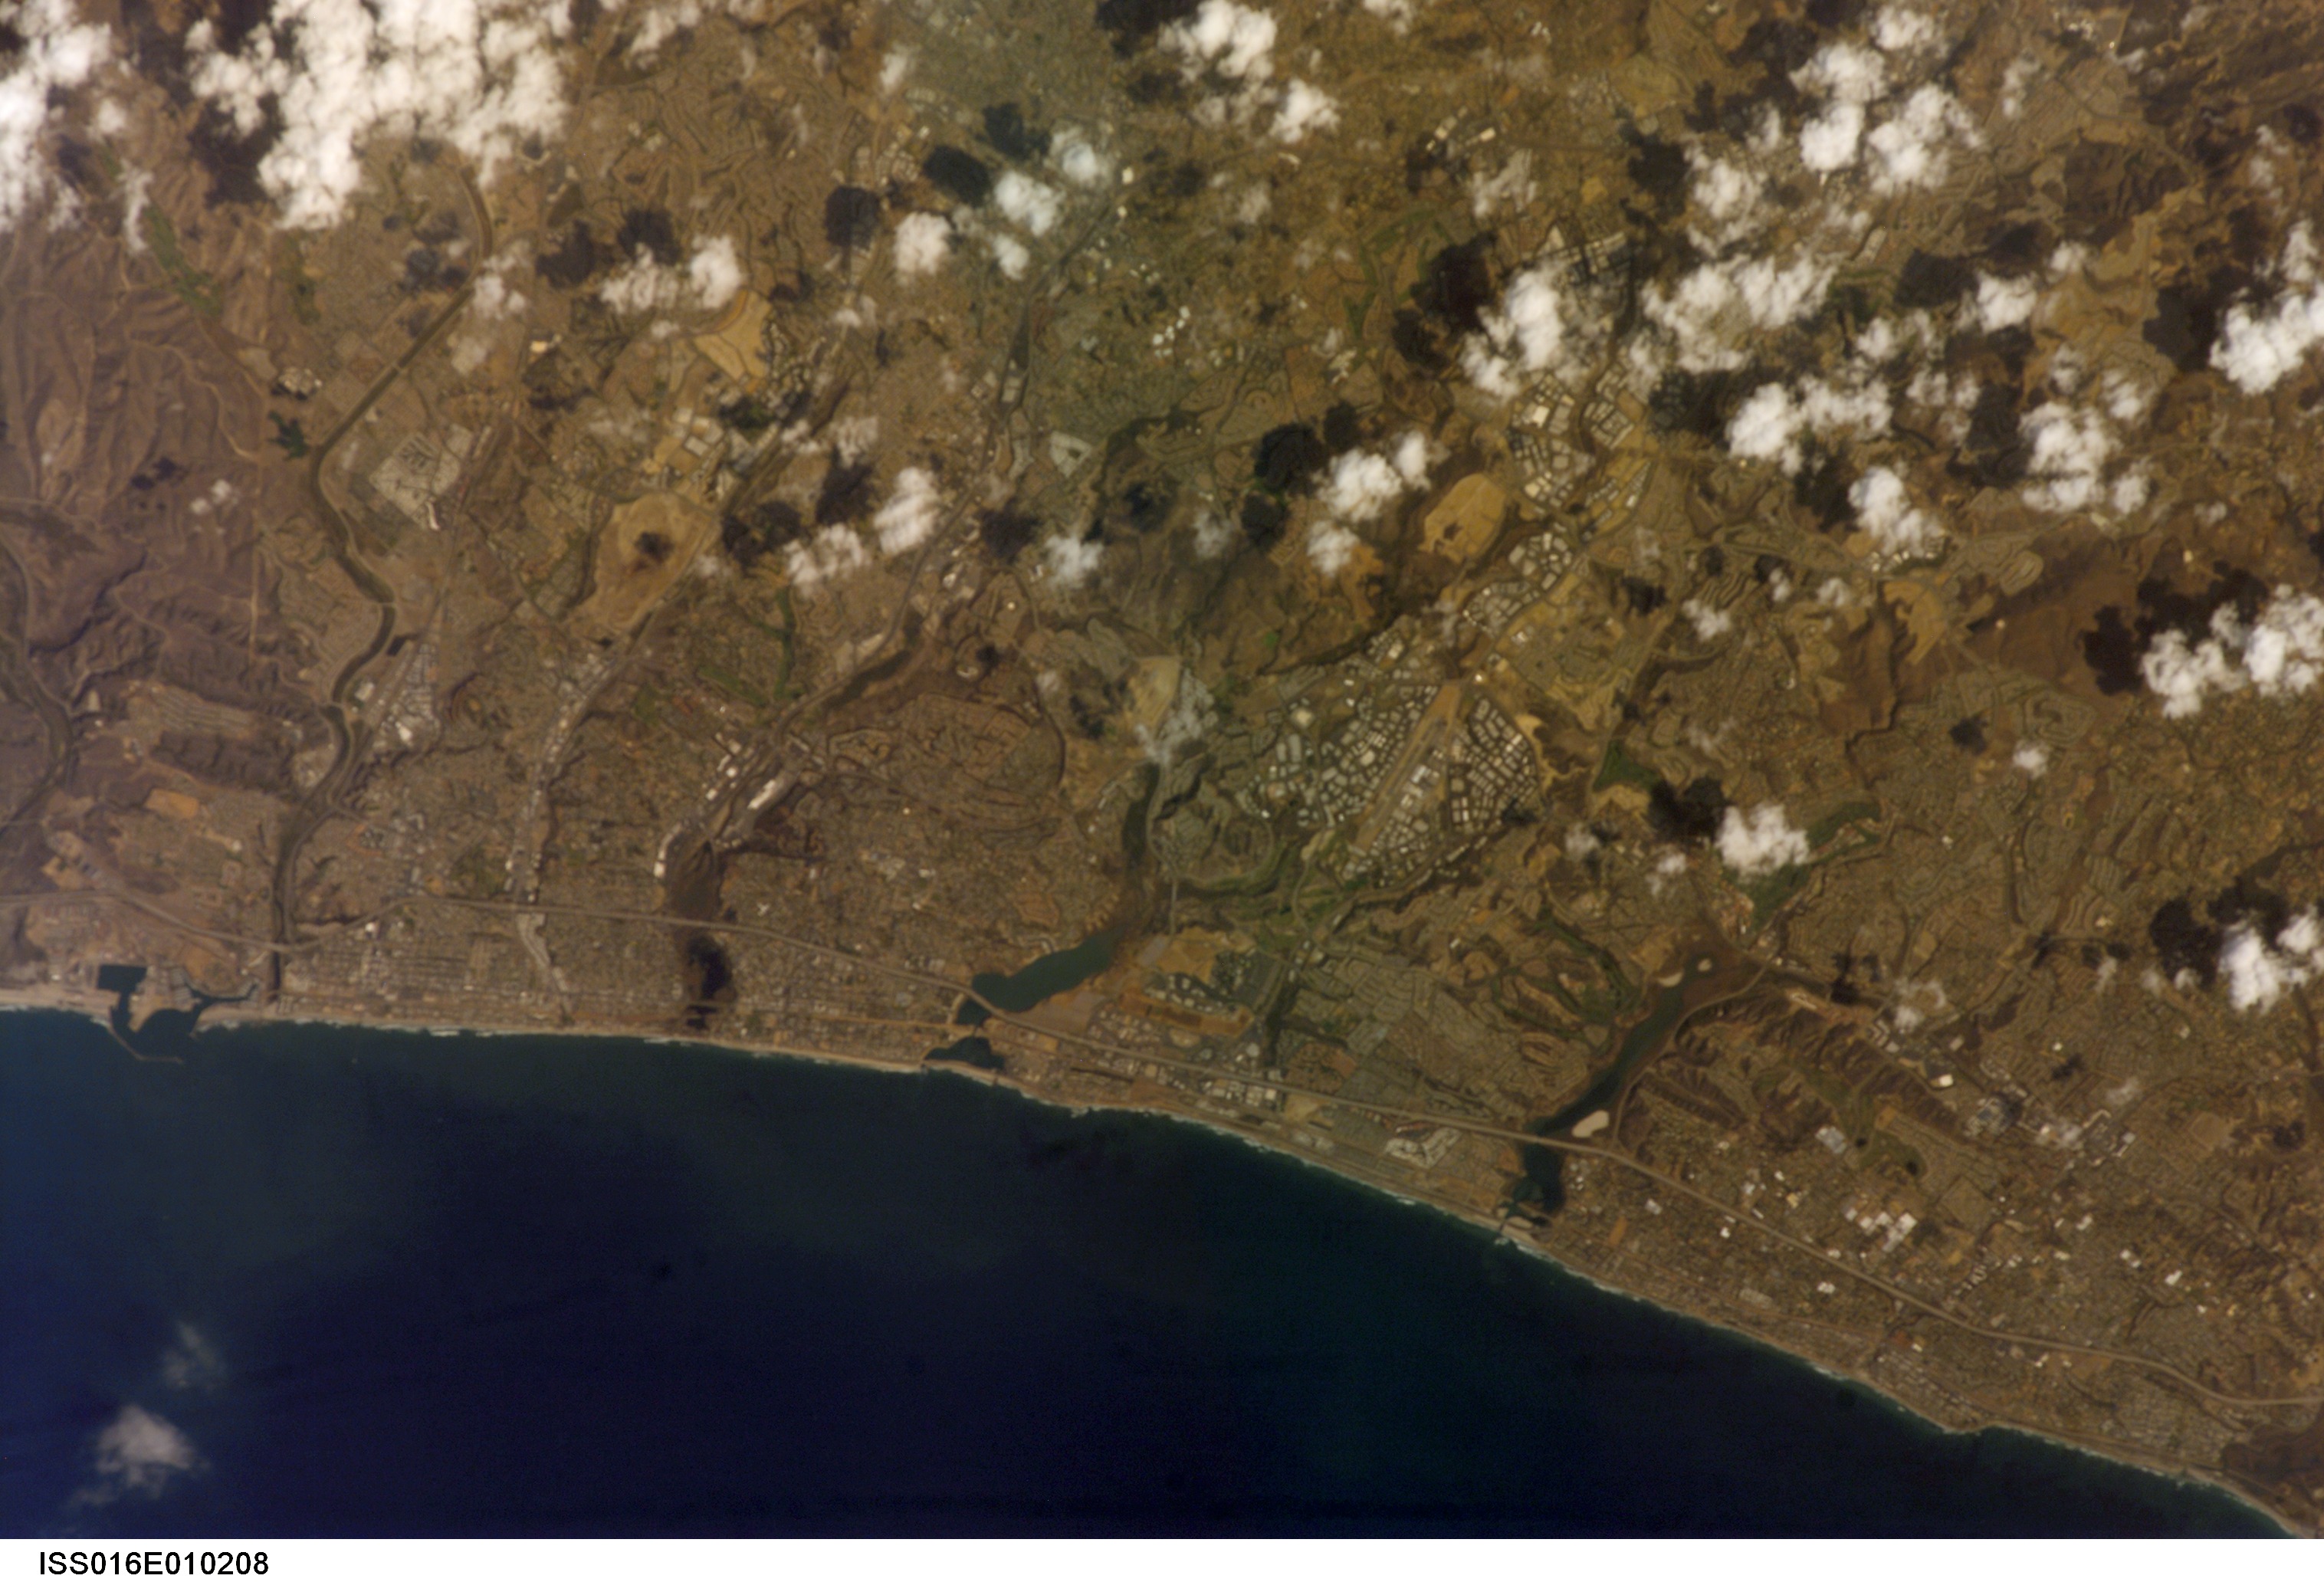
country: USA-CALIFORNIA
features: MCCLELLAN-PALOMAR AIRPORT,OCEANSIDE-CARLSBAD AREA
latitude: 33.1
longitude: -117.3
